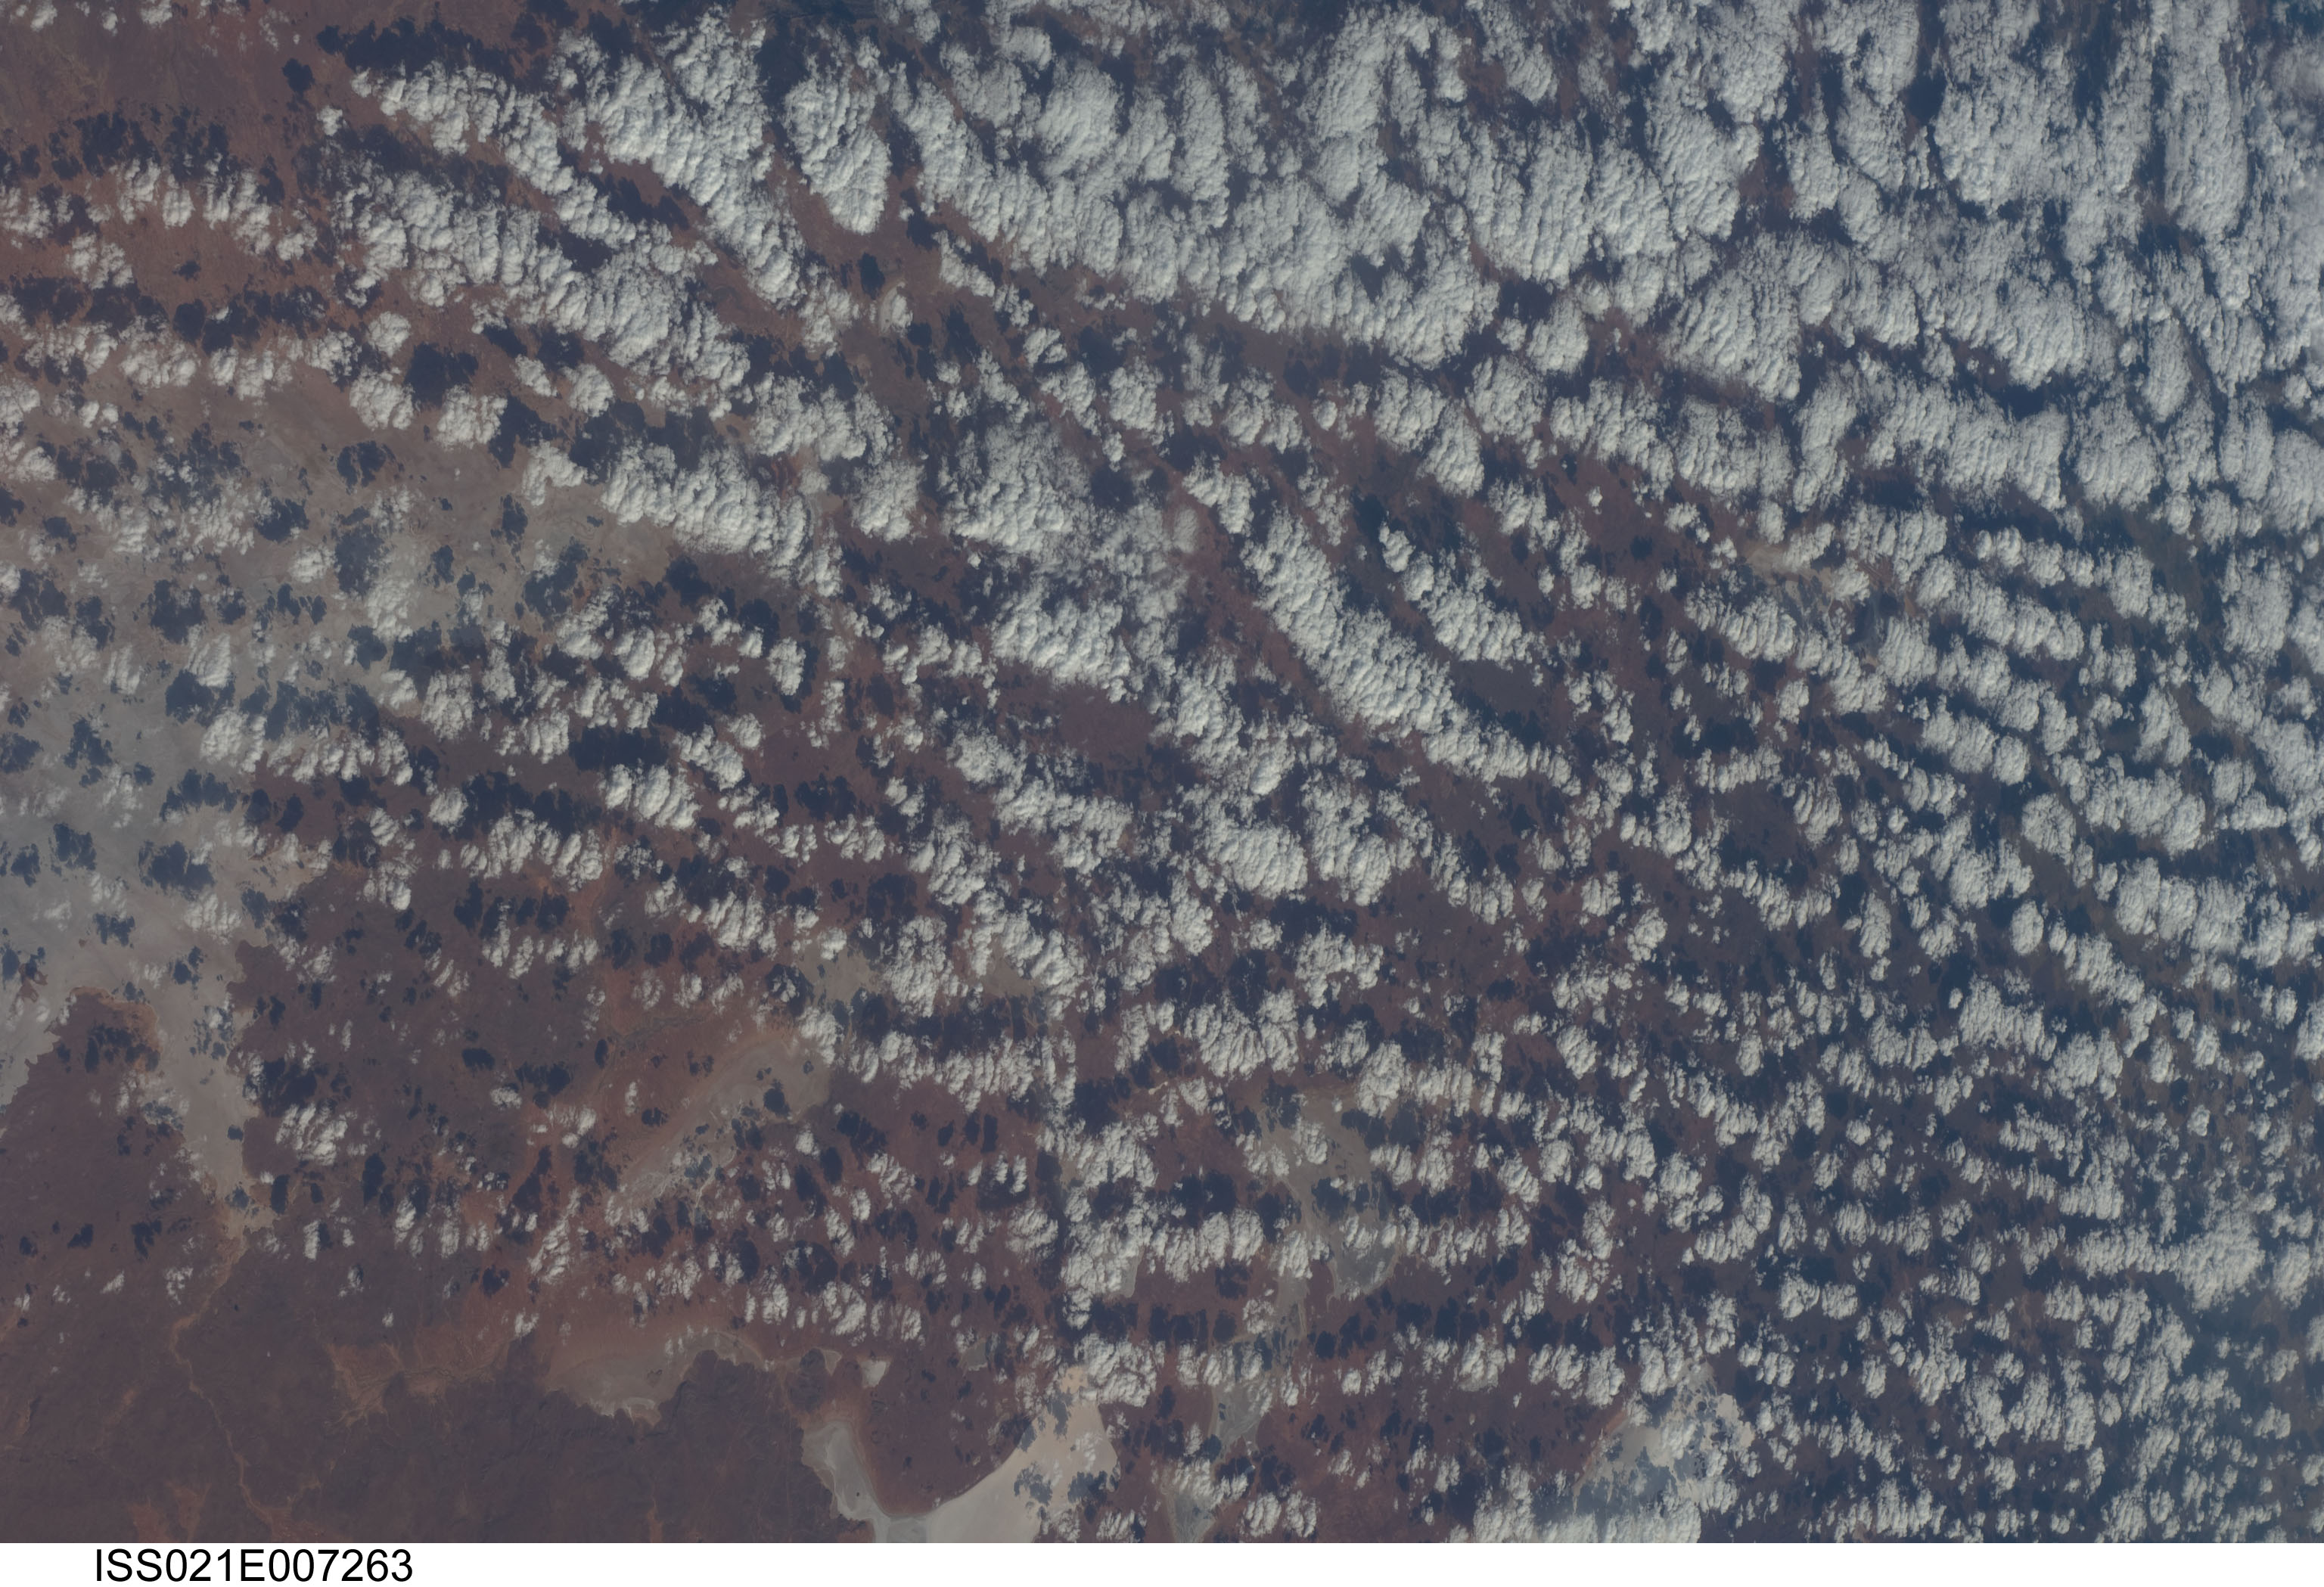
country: AUSTRALIA-SA
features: S. LAKE TORRENS, PERNATTY LAGOON, E. ISLAND LAGOON
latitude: -32.0
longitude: 137.5
